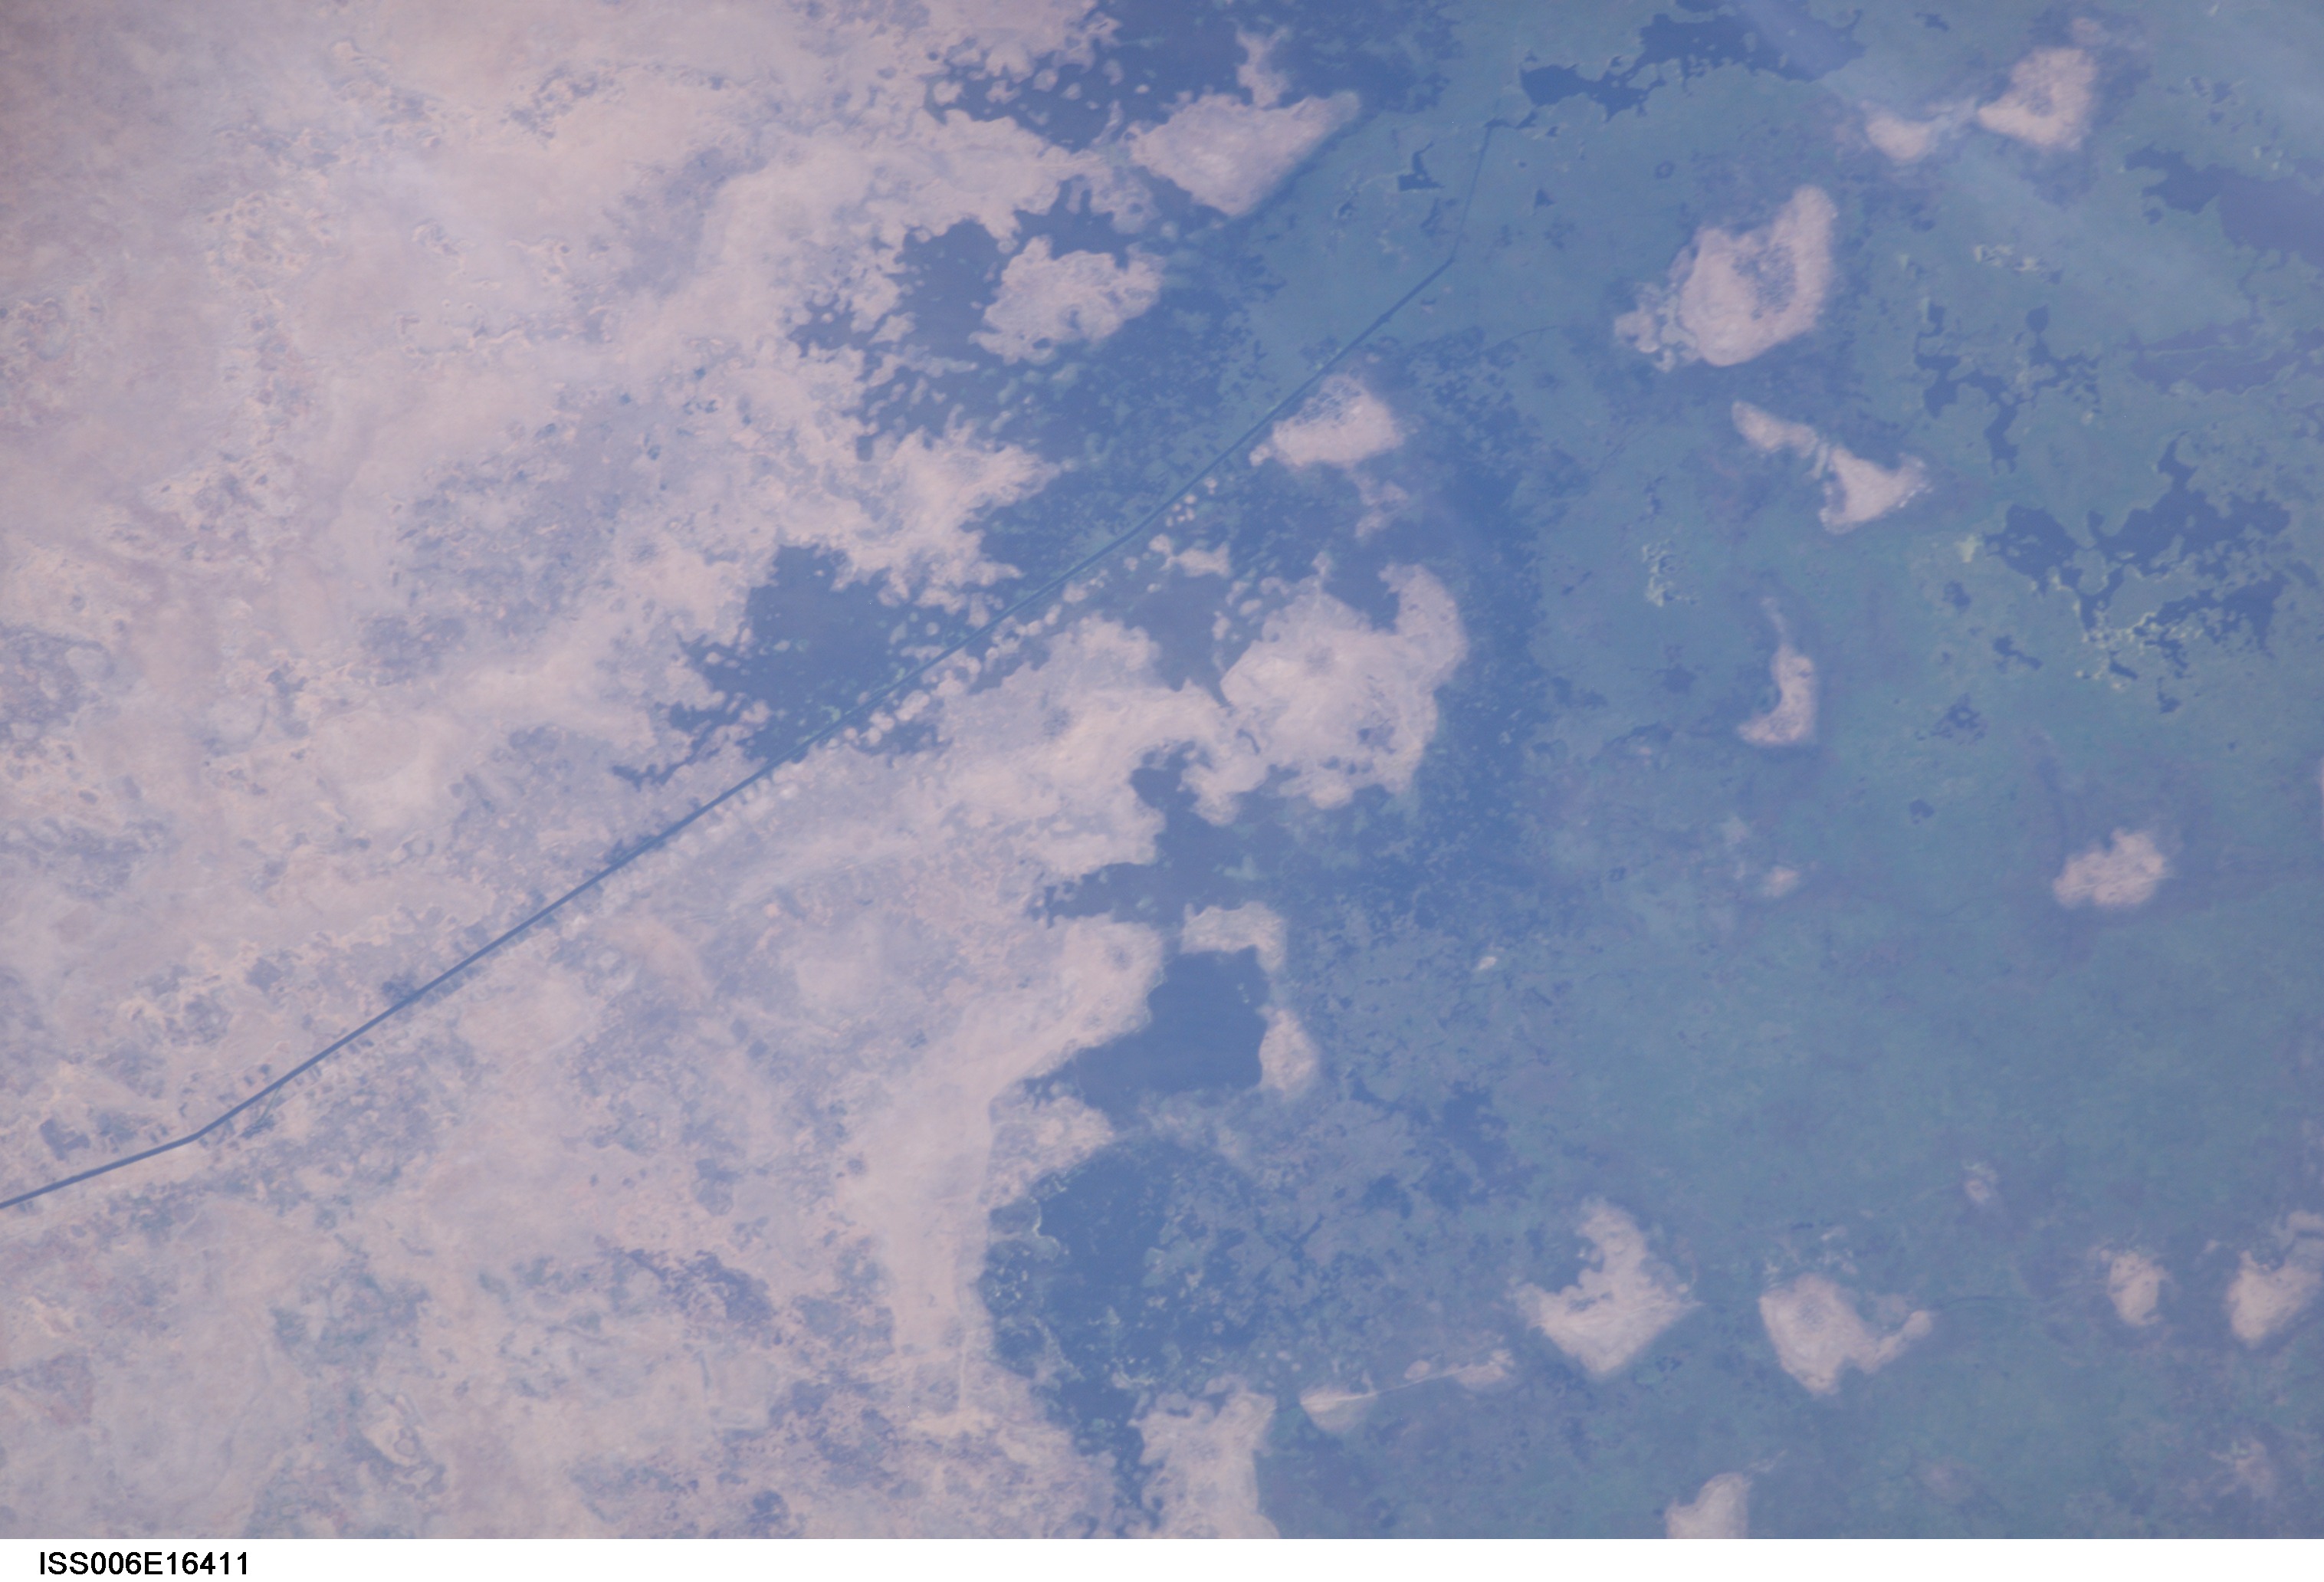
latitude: 13.0
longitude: 13.5
